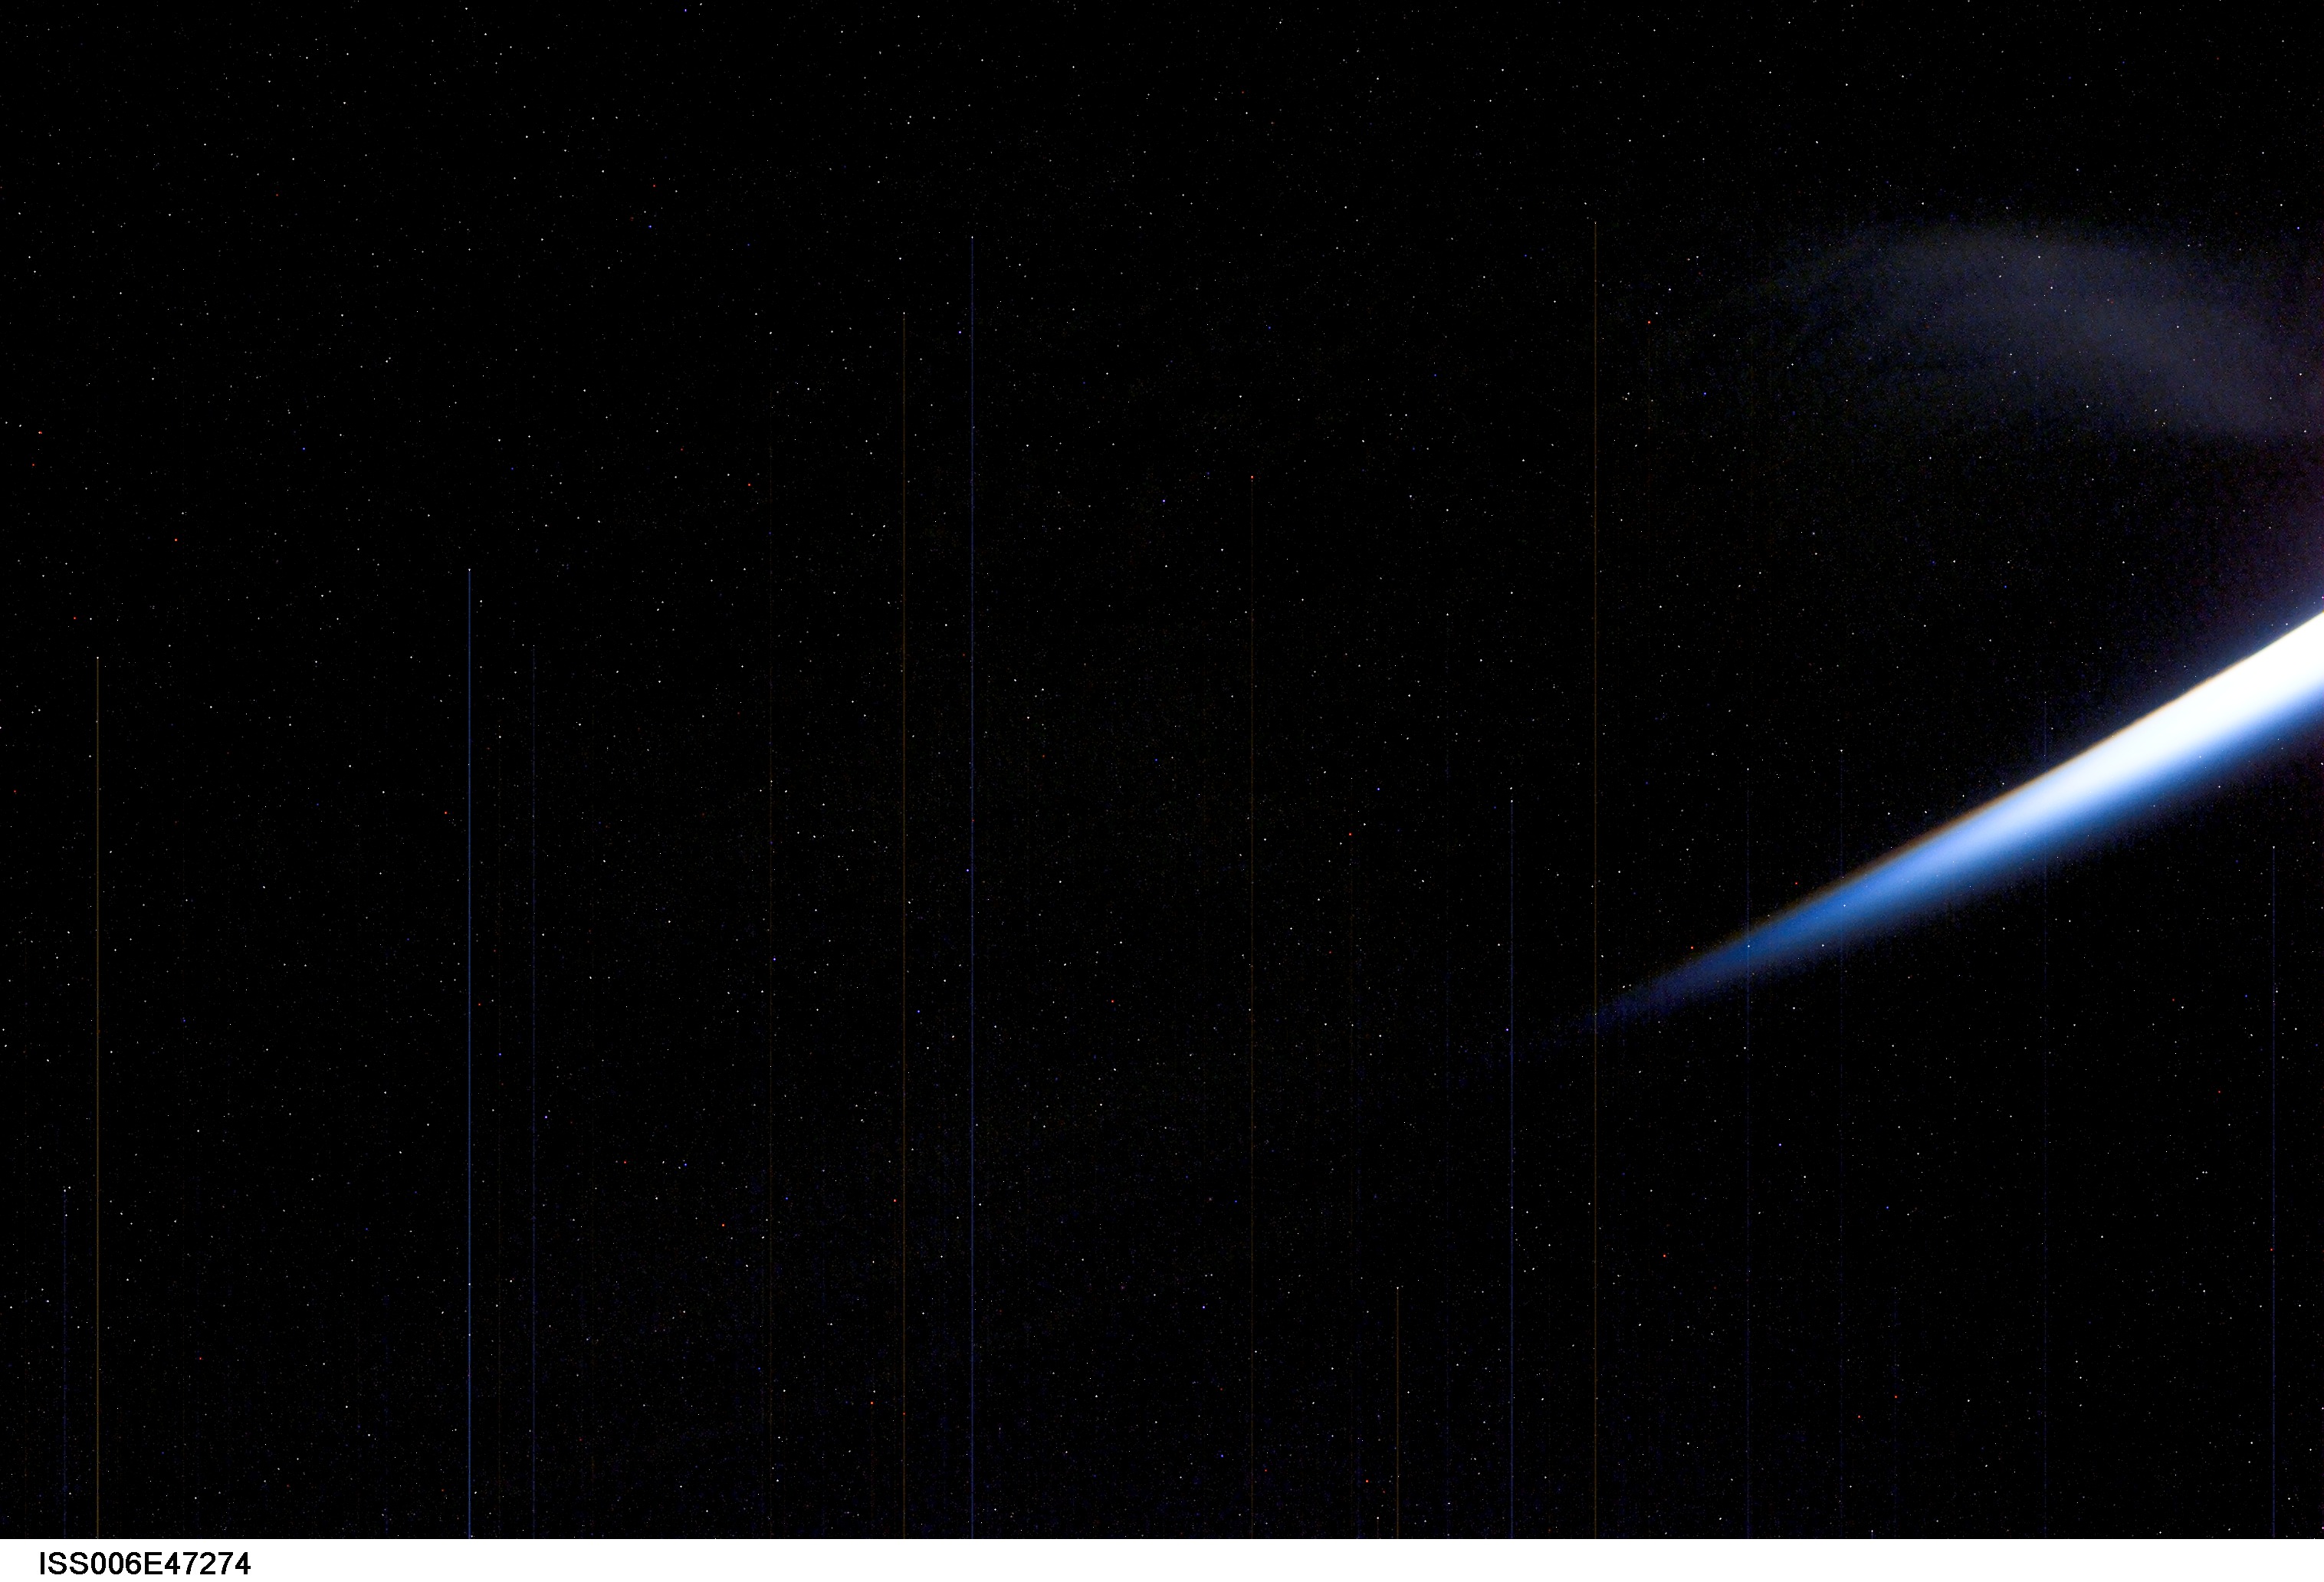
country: ATMOSPHERIC LIMB
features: ATMOSPHERIC LIMB
